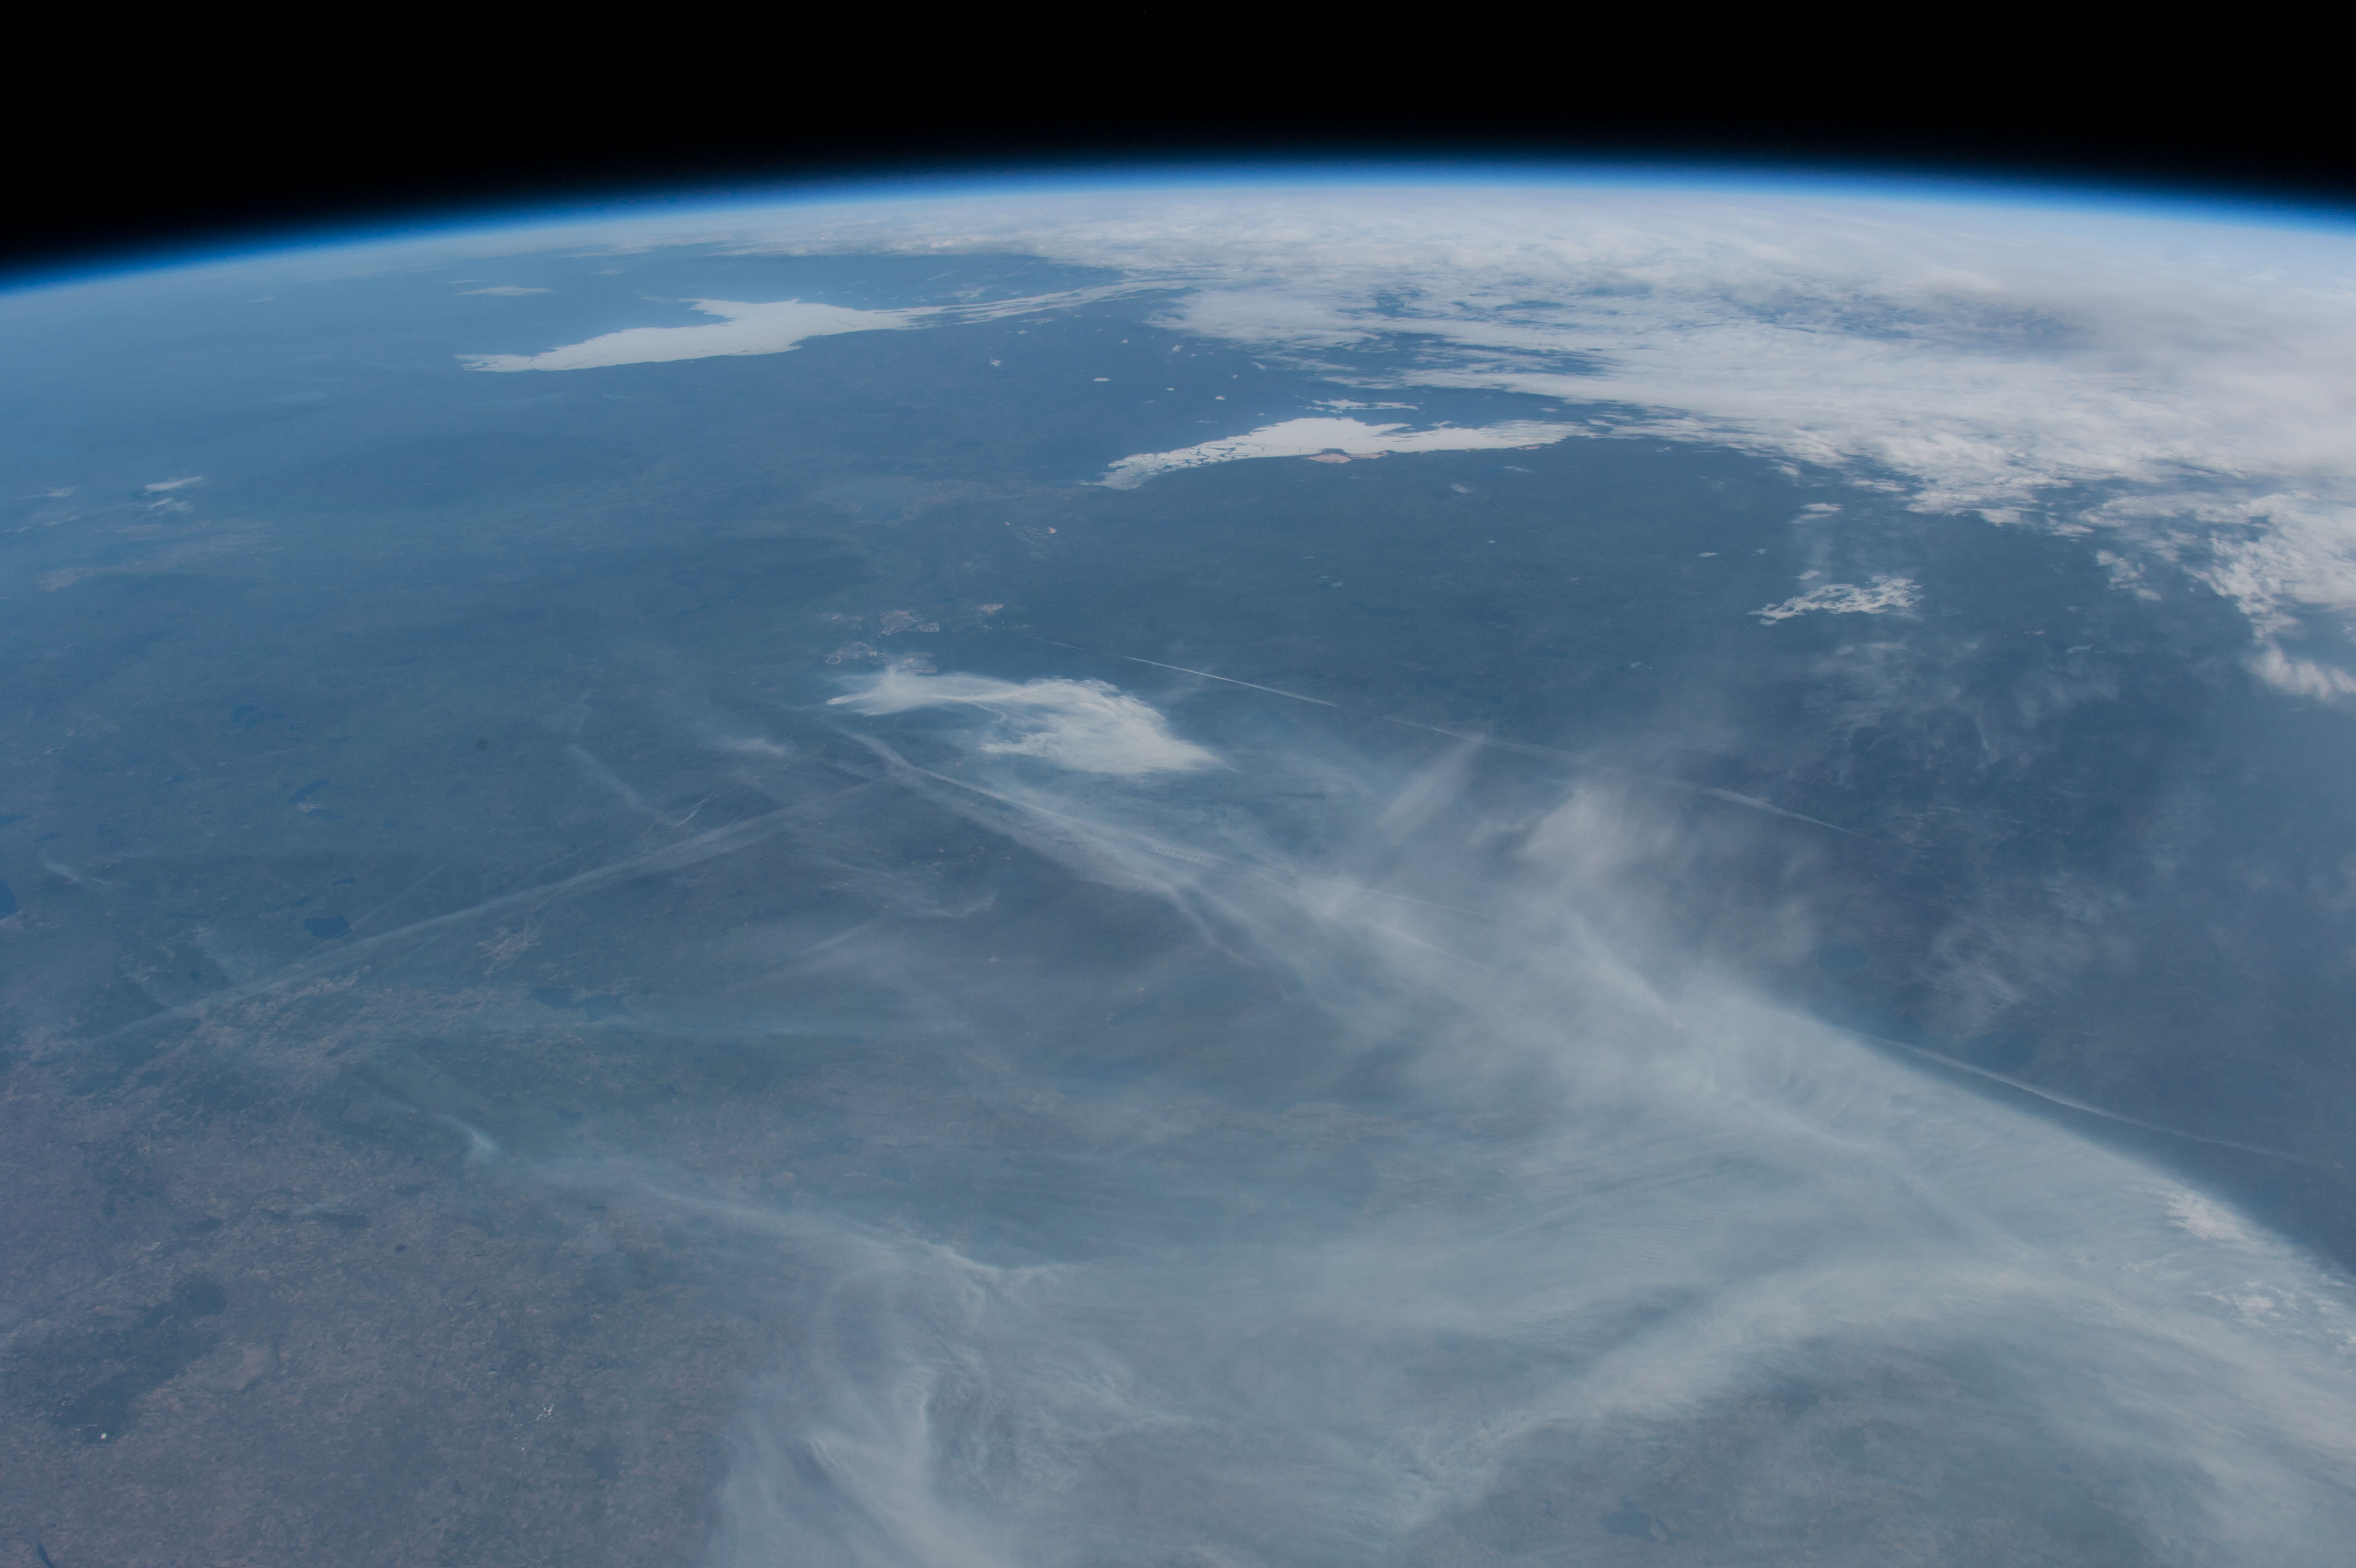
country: CANADA-A
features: PAN-FORT MCMURRAY AREA, FIRE PLUMES, L. ATHABASCA, GREAT SLAVE L., ICE
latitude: 56.5
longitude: -110.0
